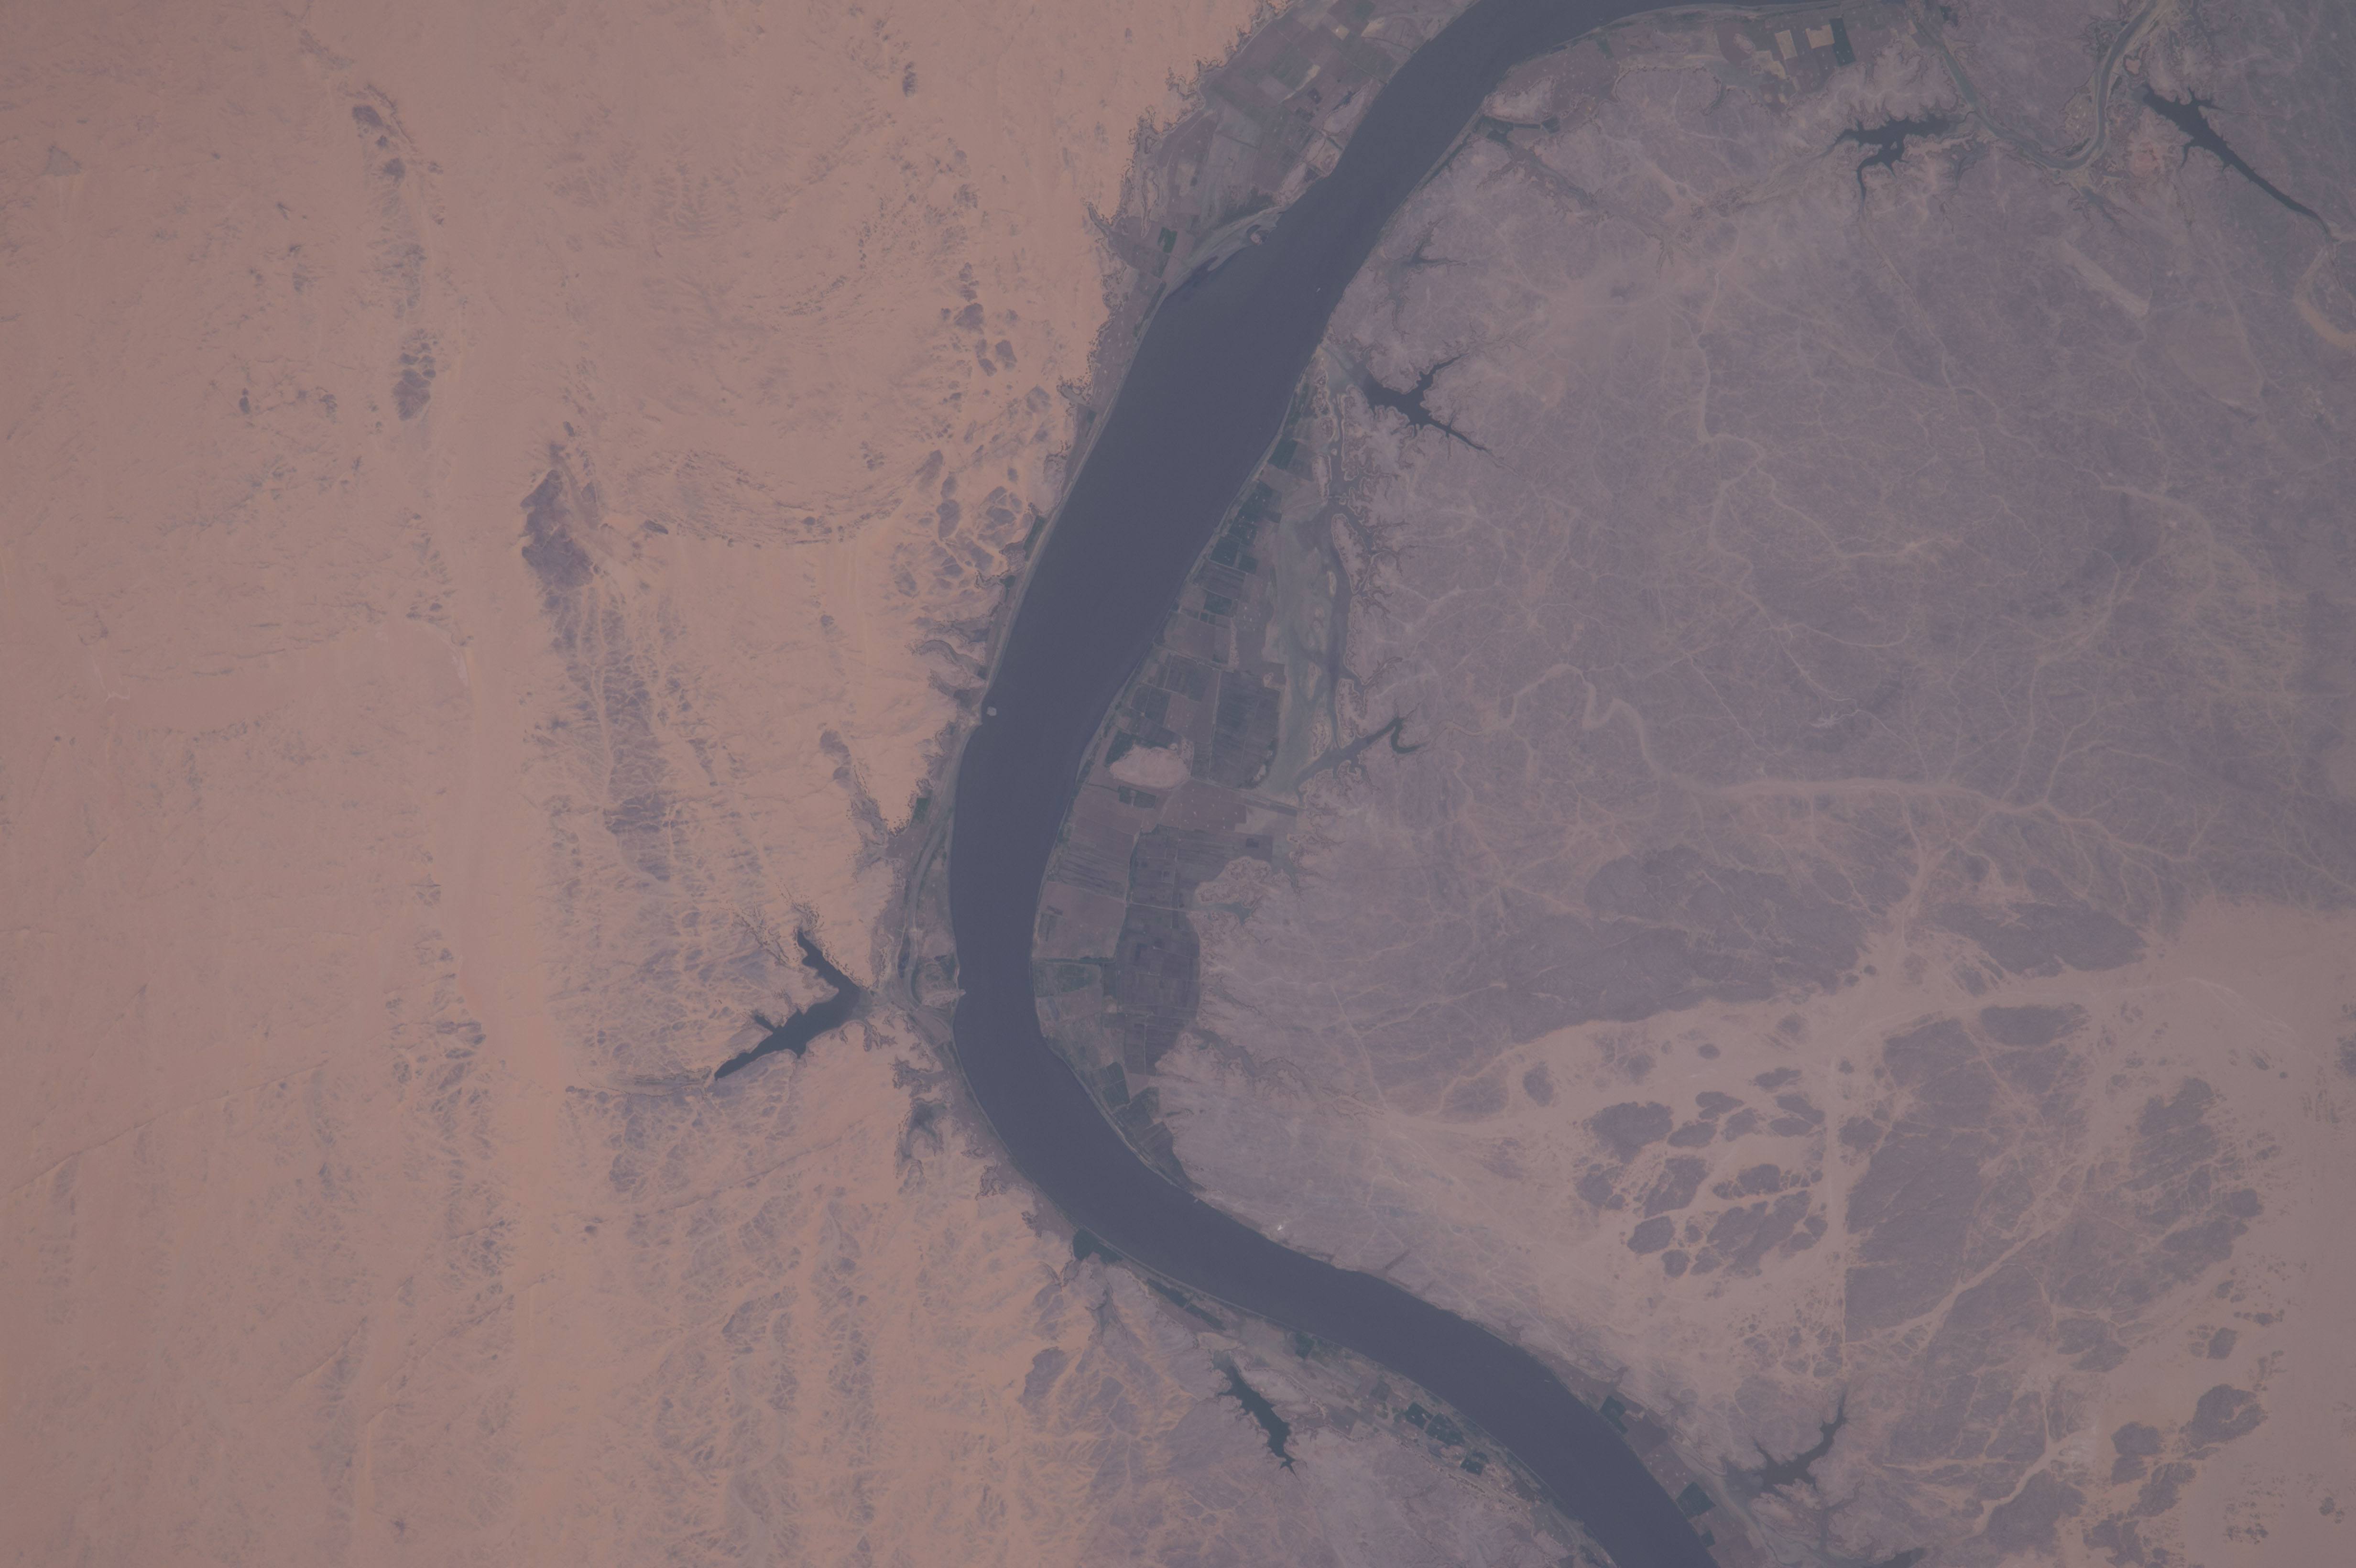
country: SUDAN
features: NUBIAN DESERT, NILE RIVER, NORTHERN, SEMNA
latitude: 21.5
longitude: 31.0
